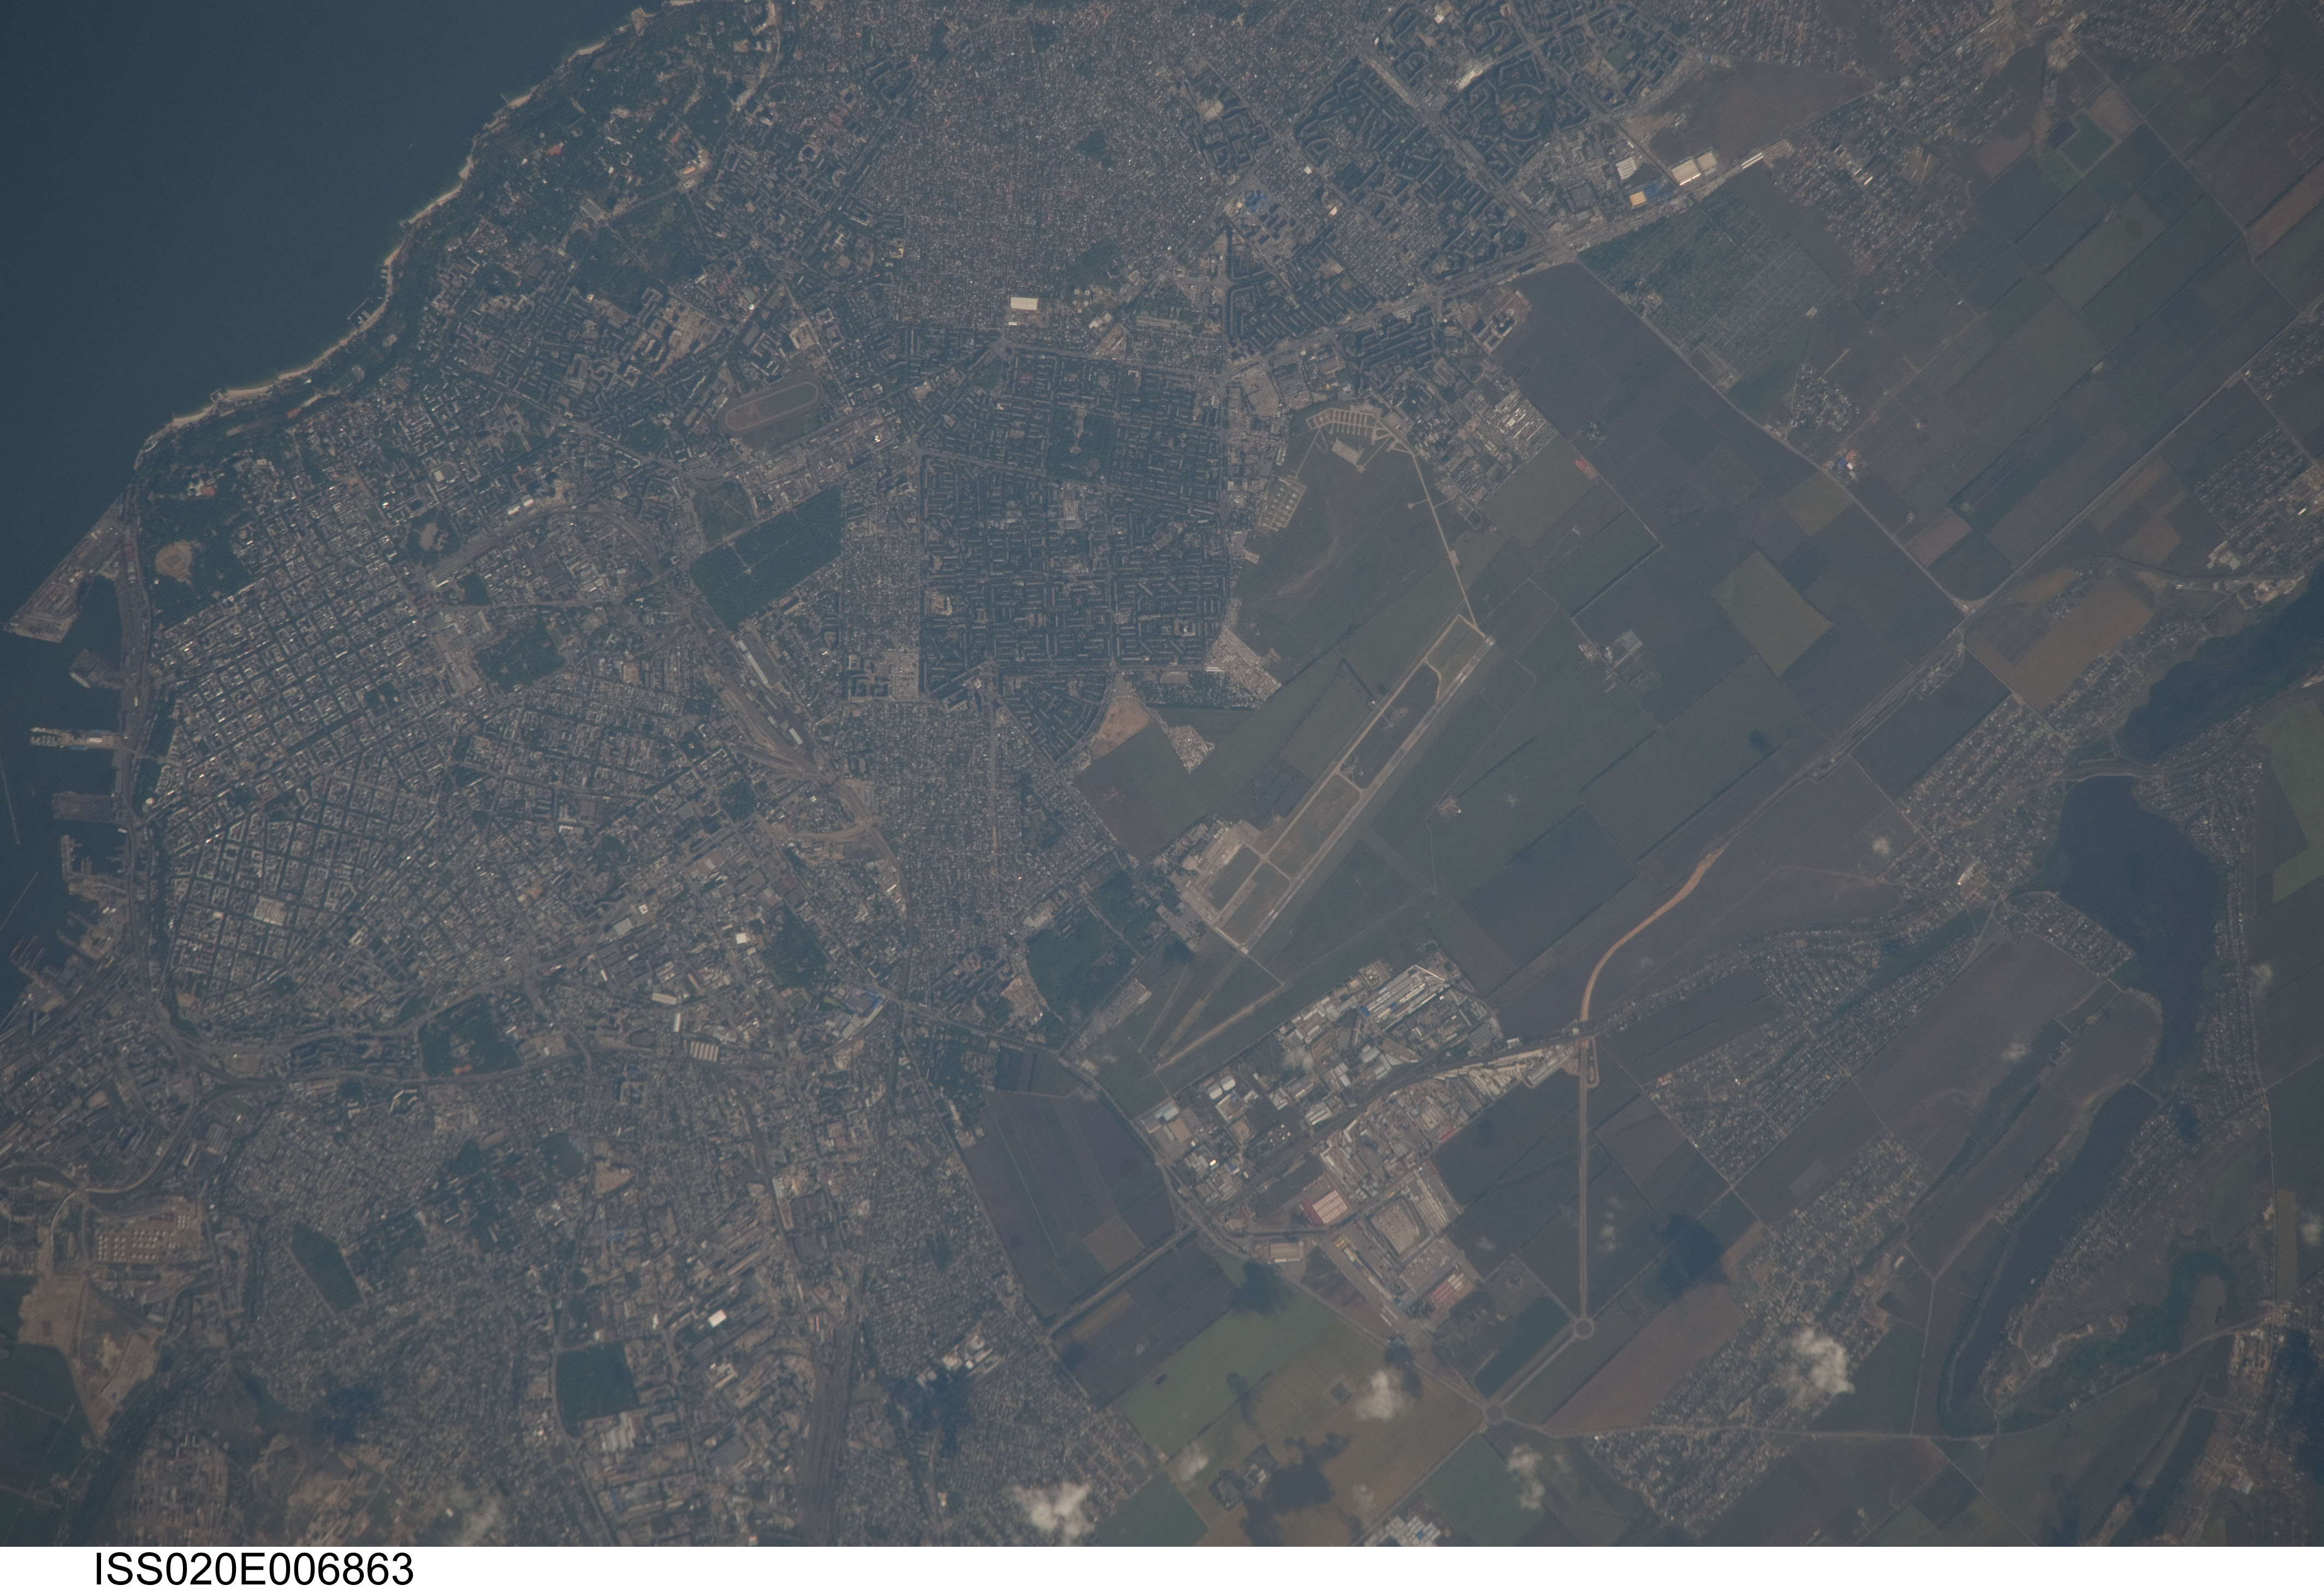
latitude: 46.4
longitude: 30.7
